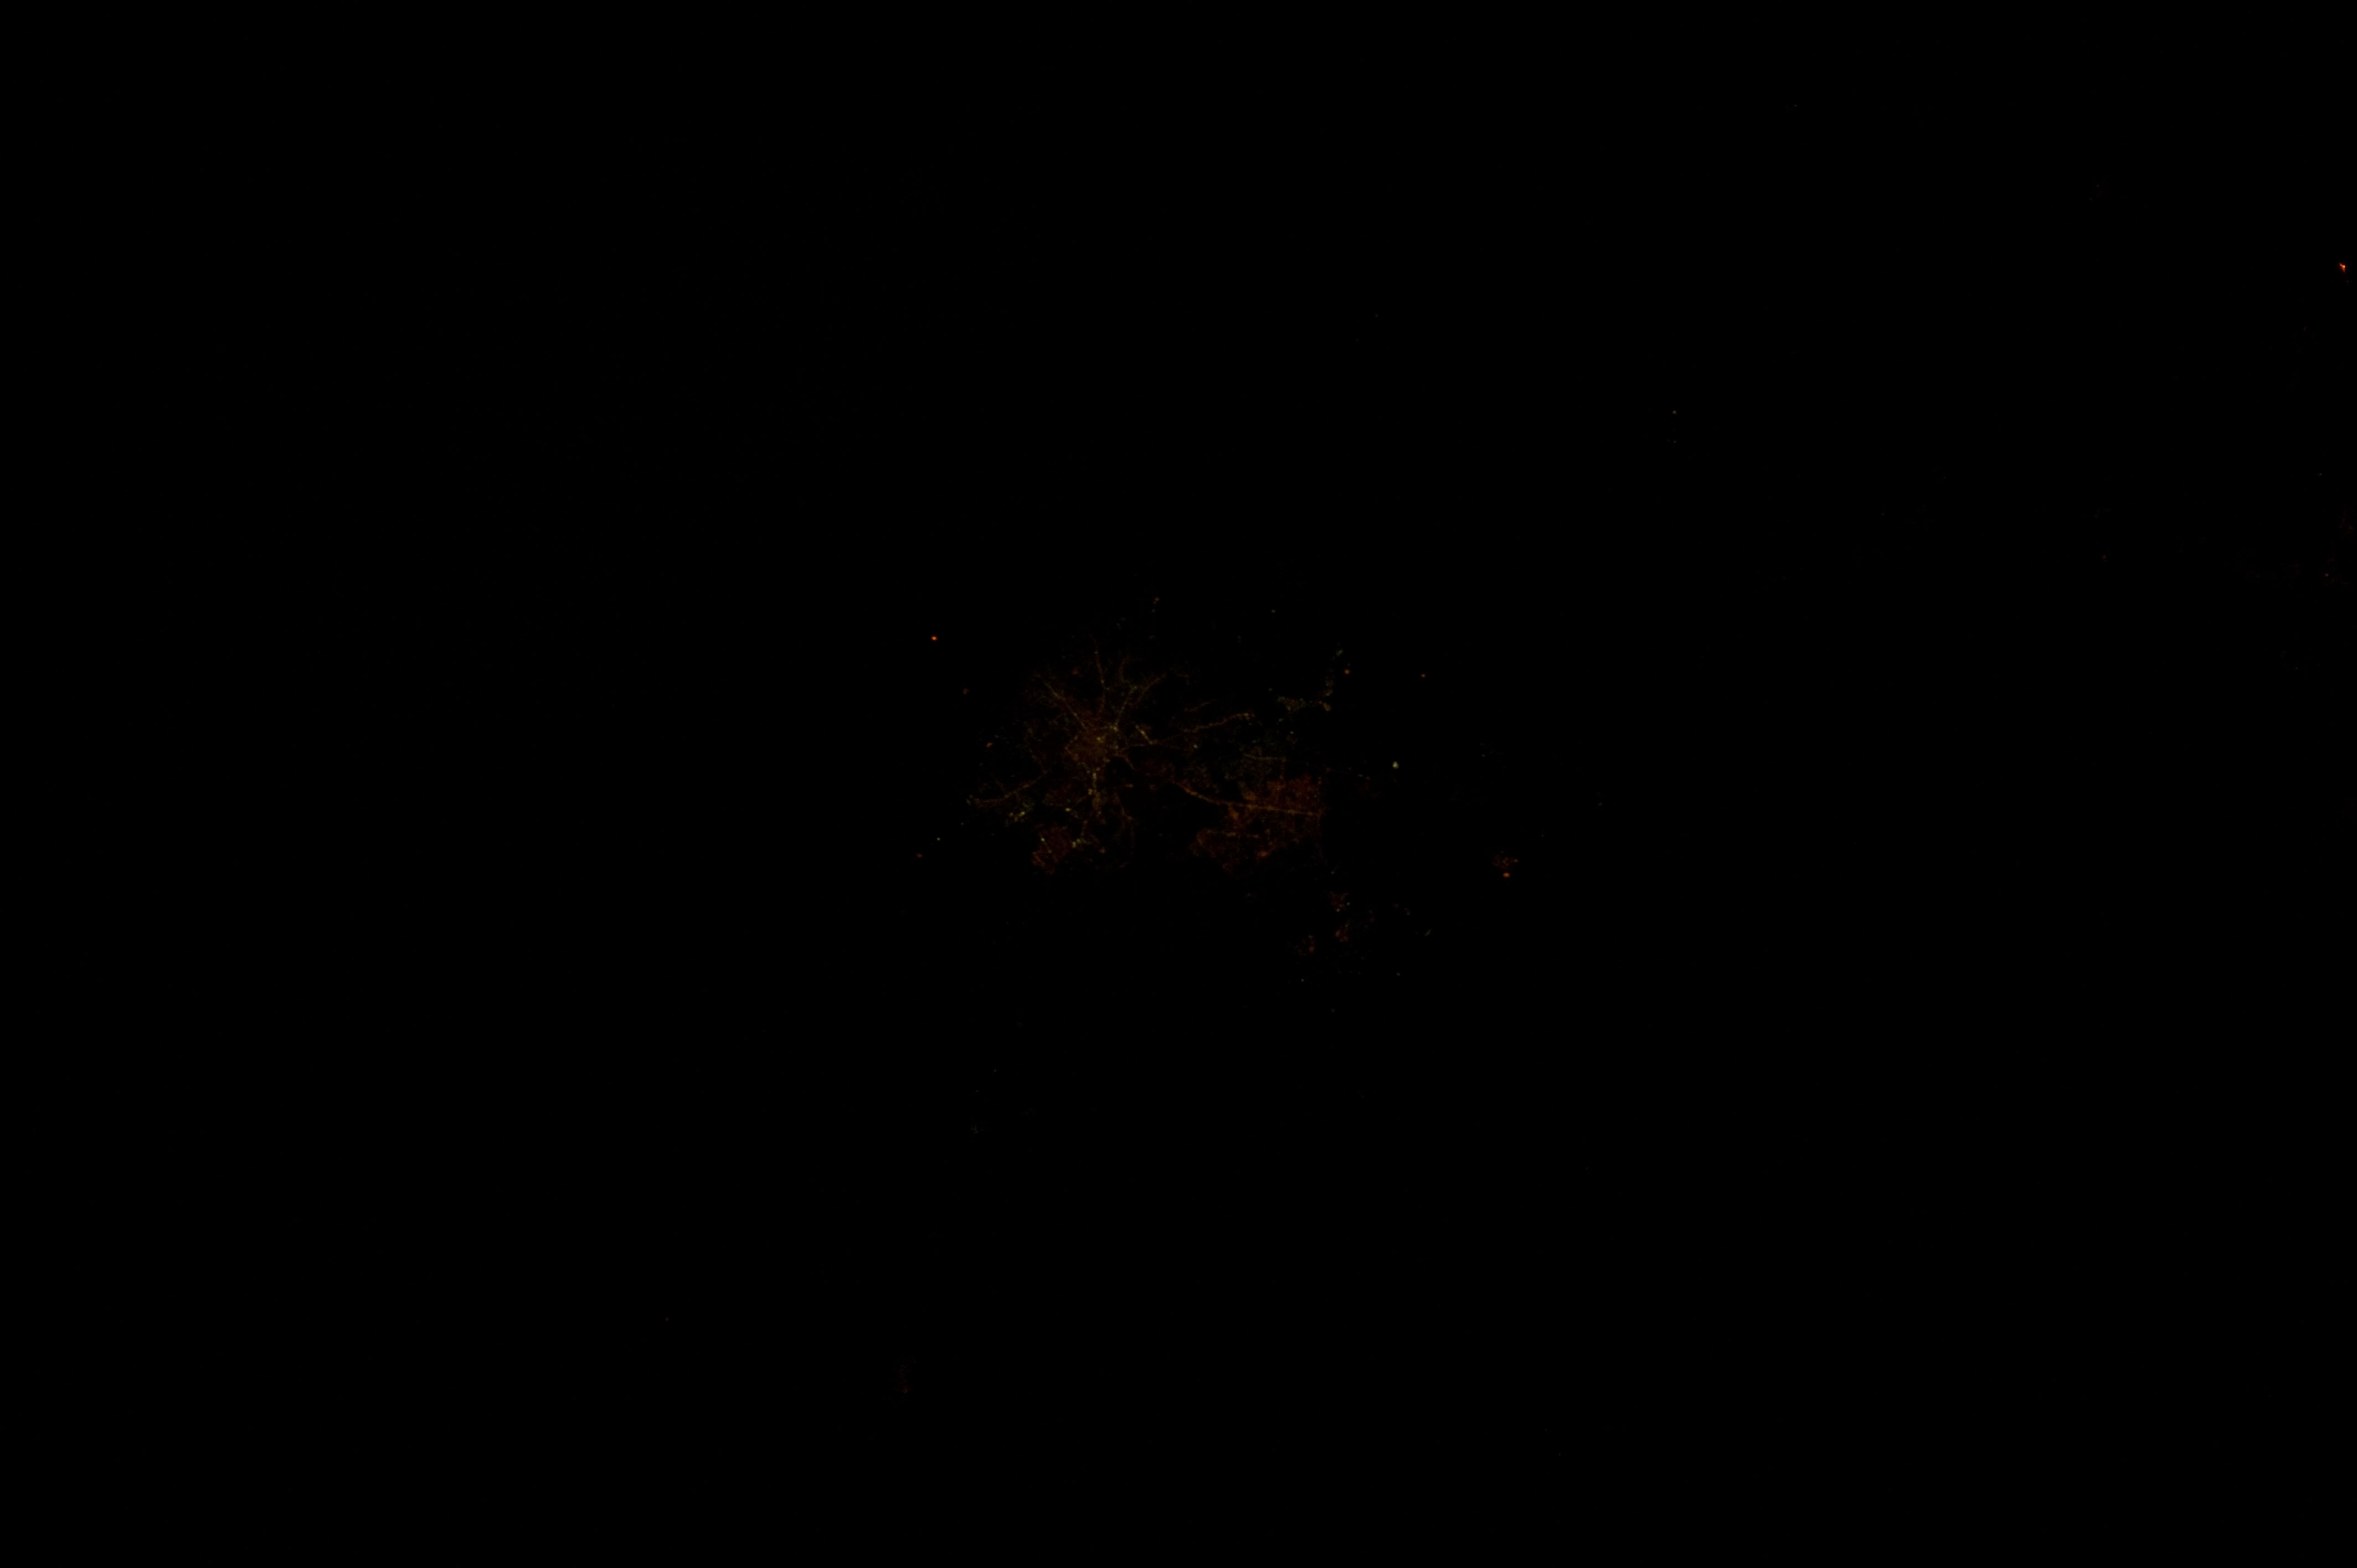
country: INDIA
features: PIMPRI-PUNE AREA AT NIGHT
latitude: 18.7
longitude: 73.8
